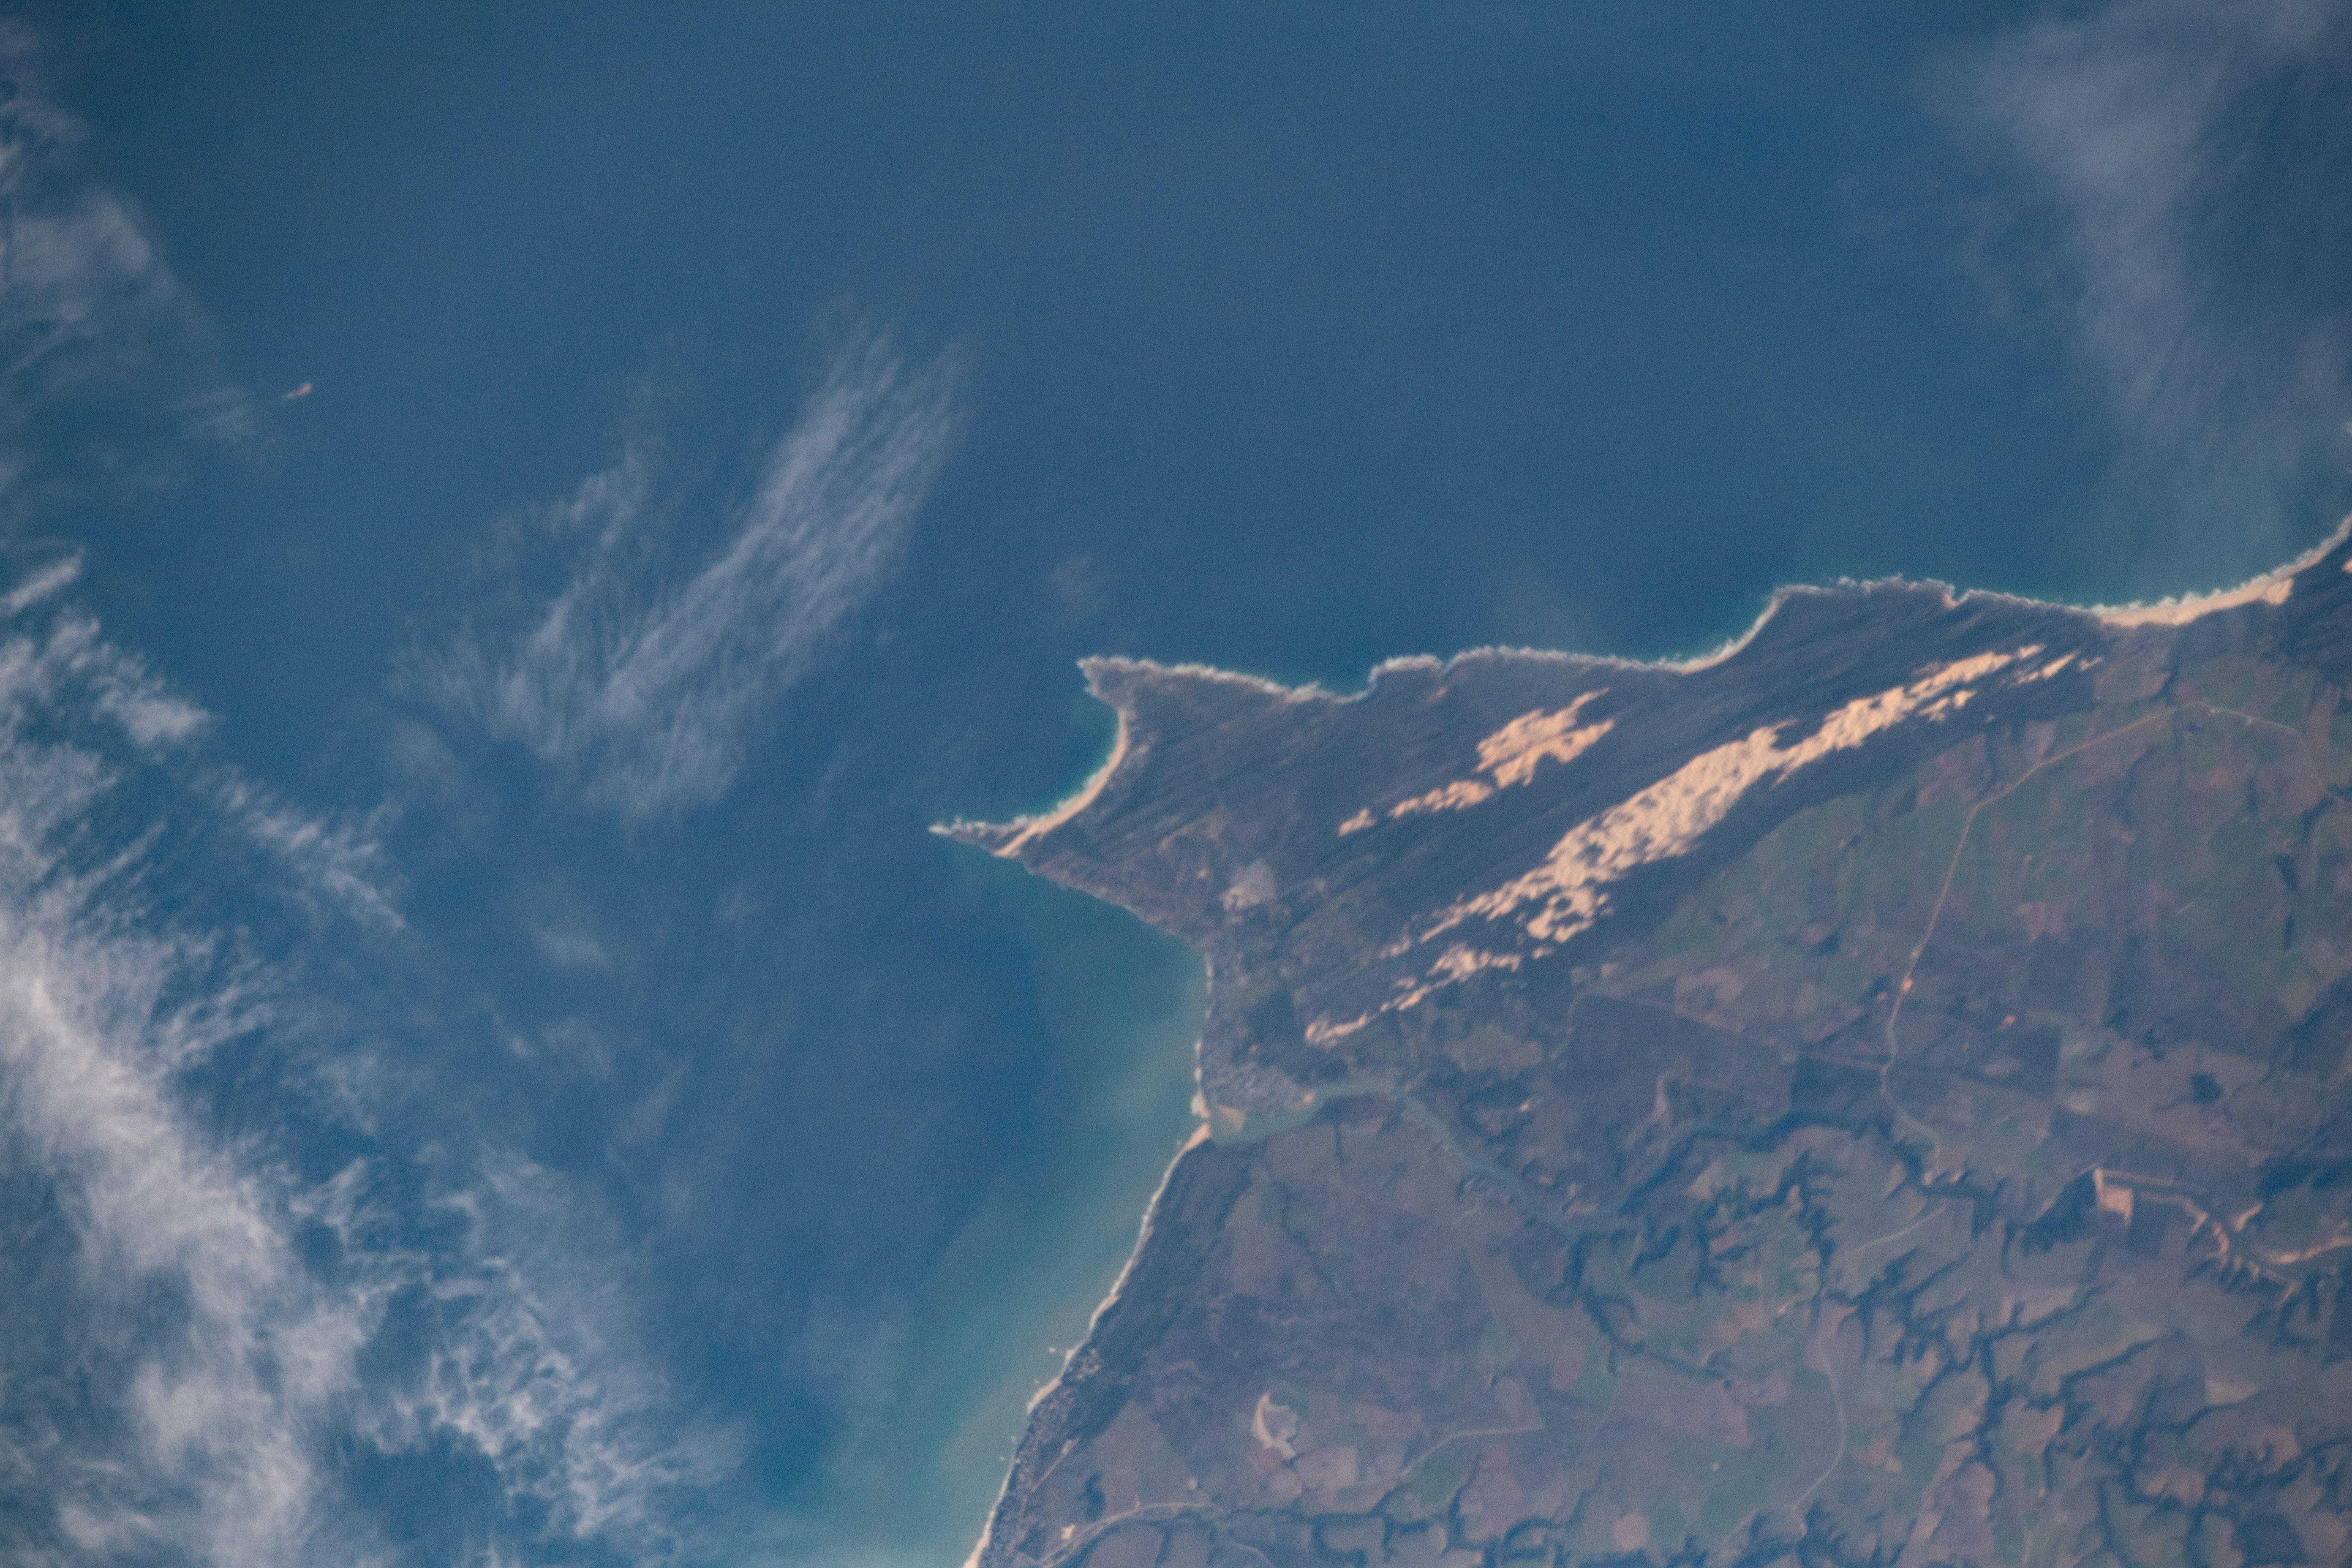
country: REPUBLIC SOUTH AFRICA
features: SAINT FRANCIS BAY, KROMRIVIER
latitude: -34.2
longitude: 24.8
